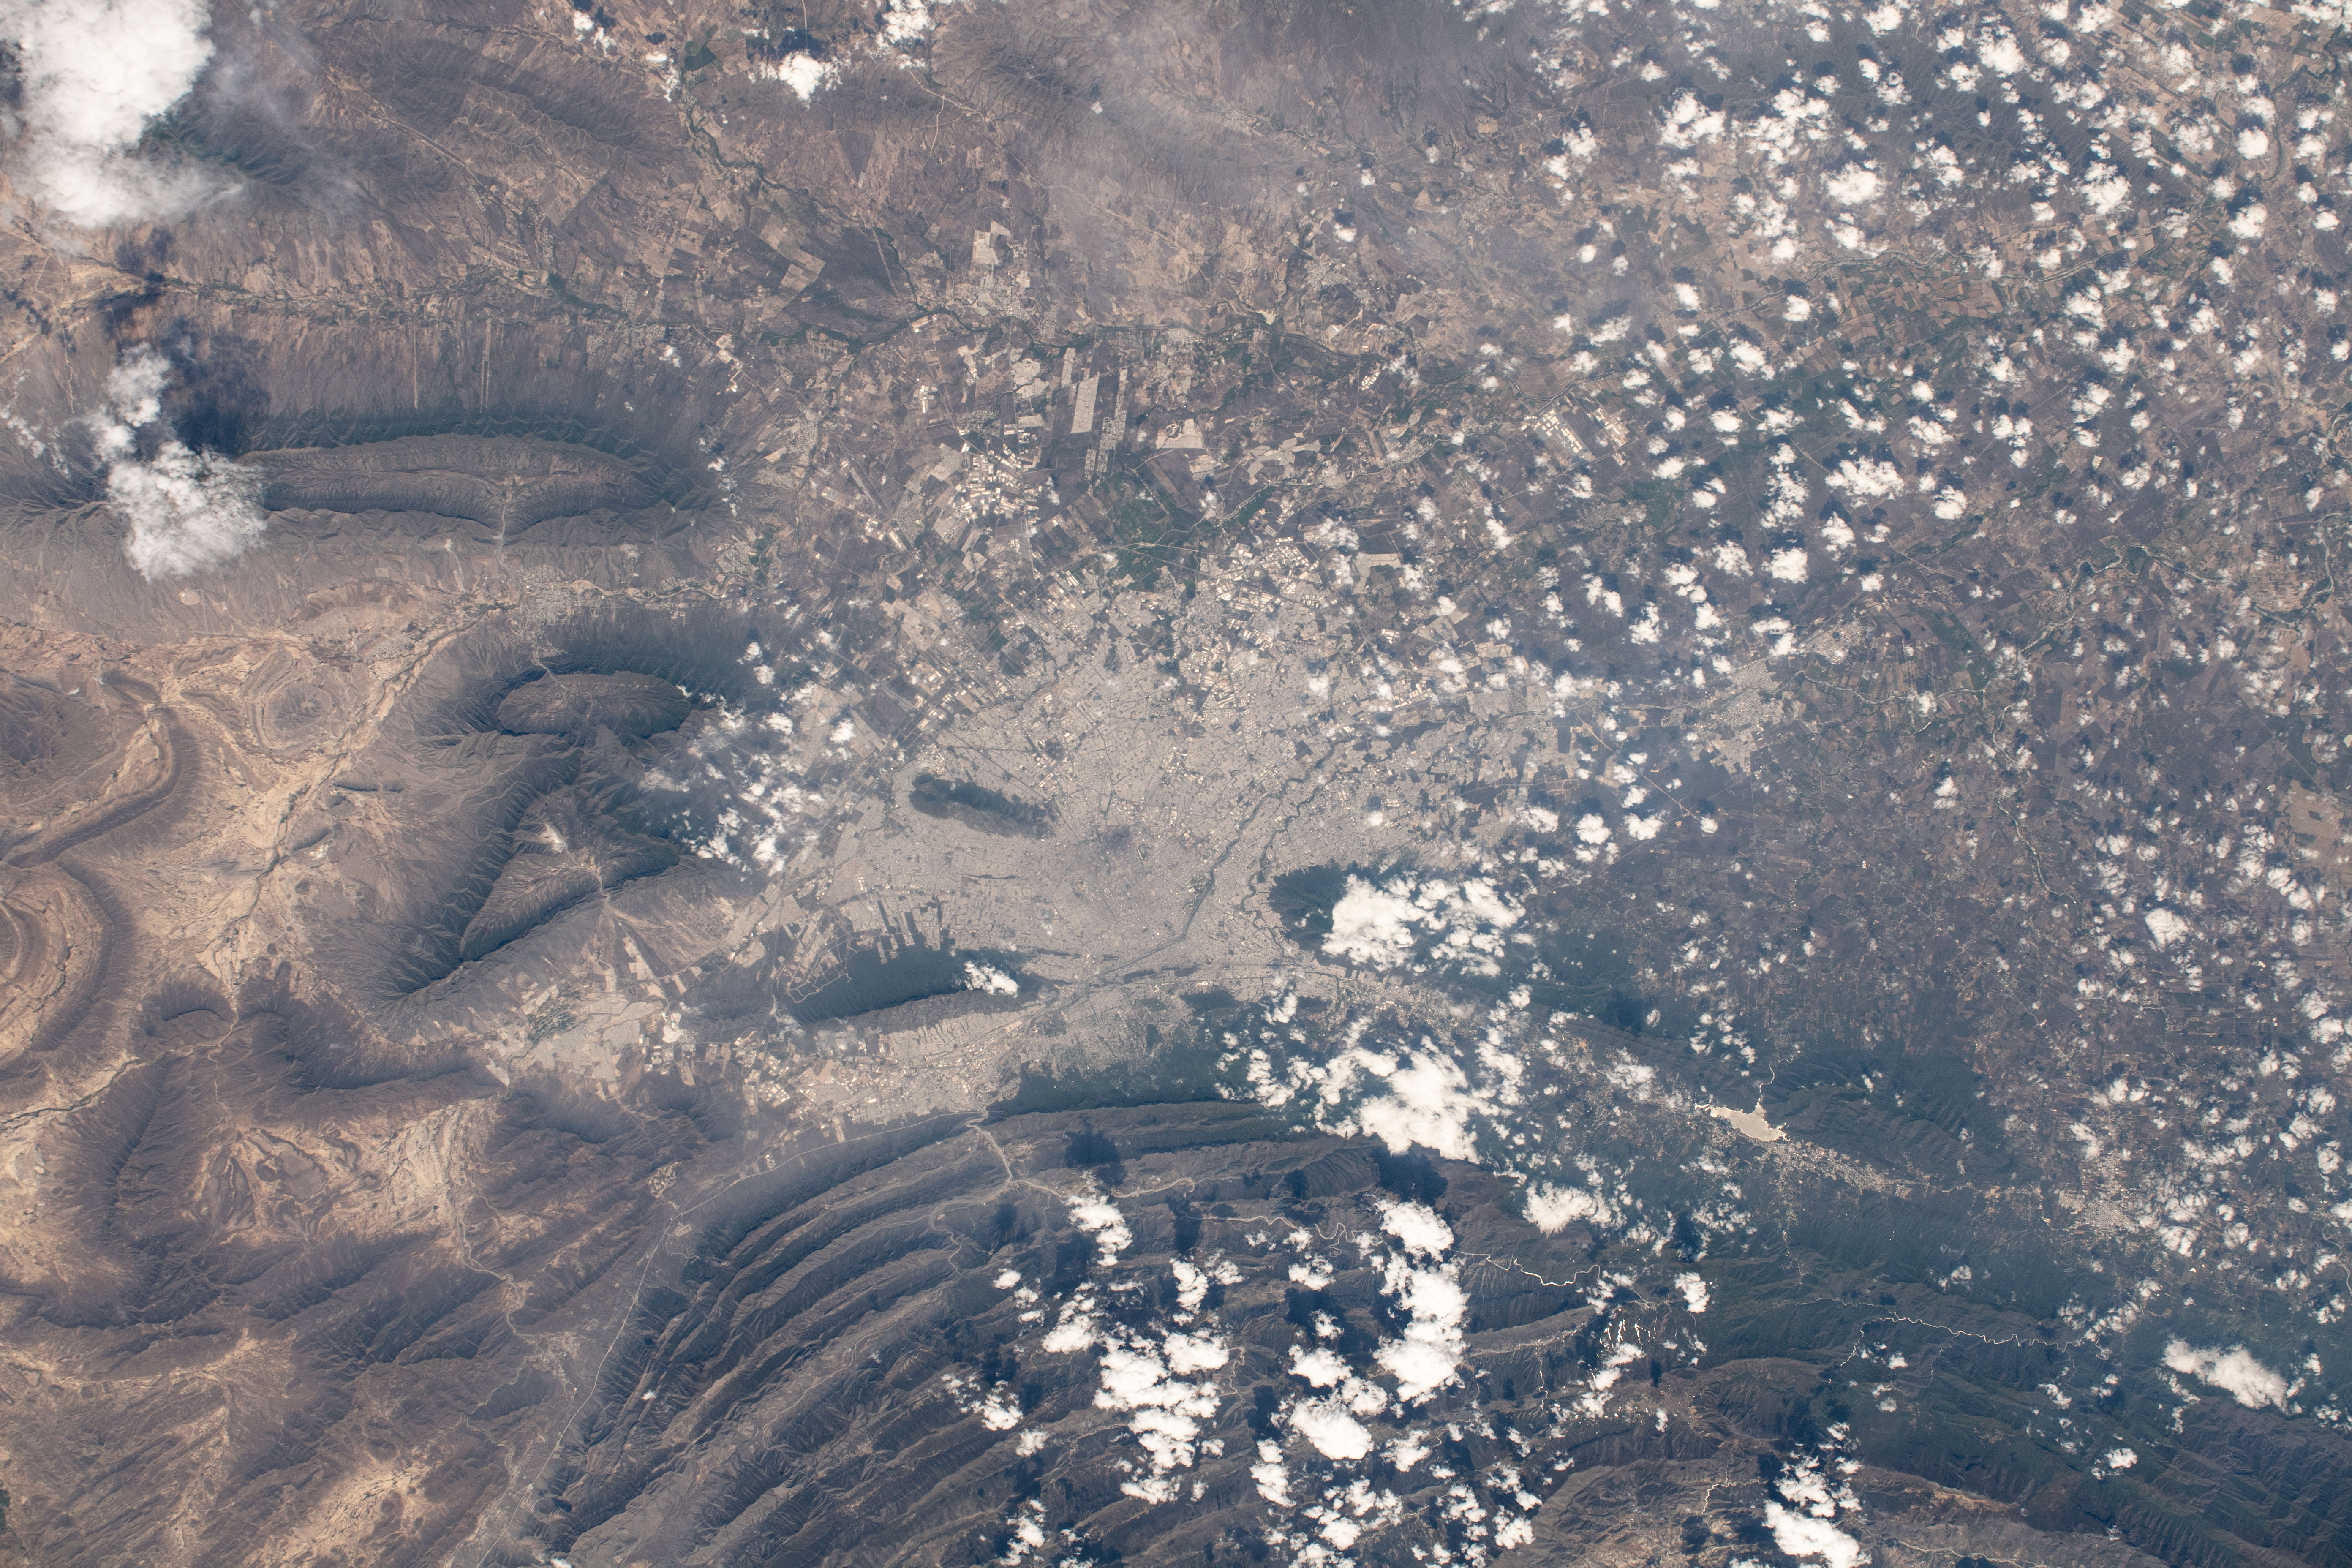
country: MEXICO
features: SAN NICOLAS DE LOS GARZA
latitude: 25.8
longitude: -100.2
